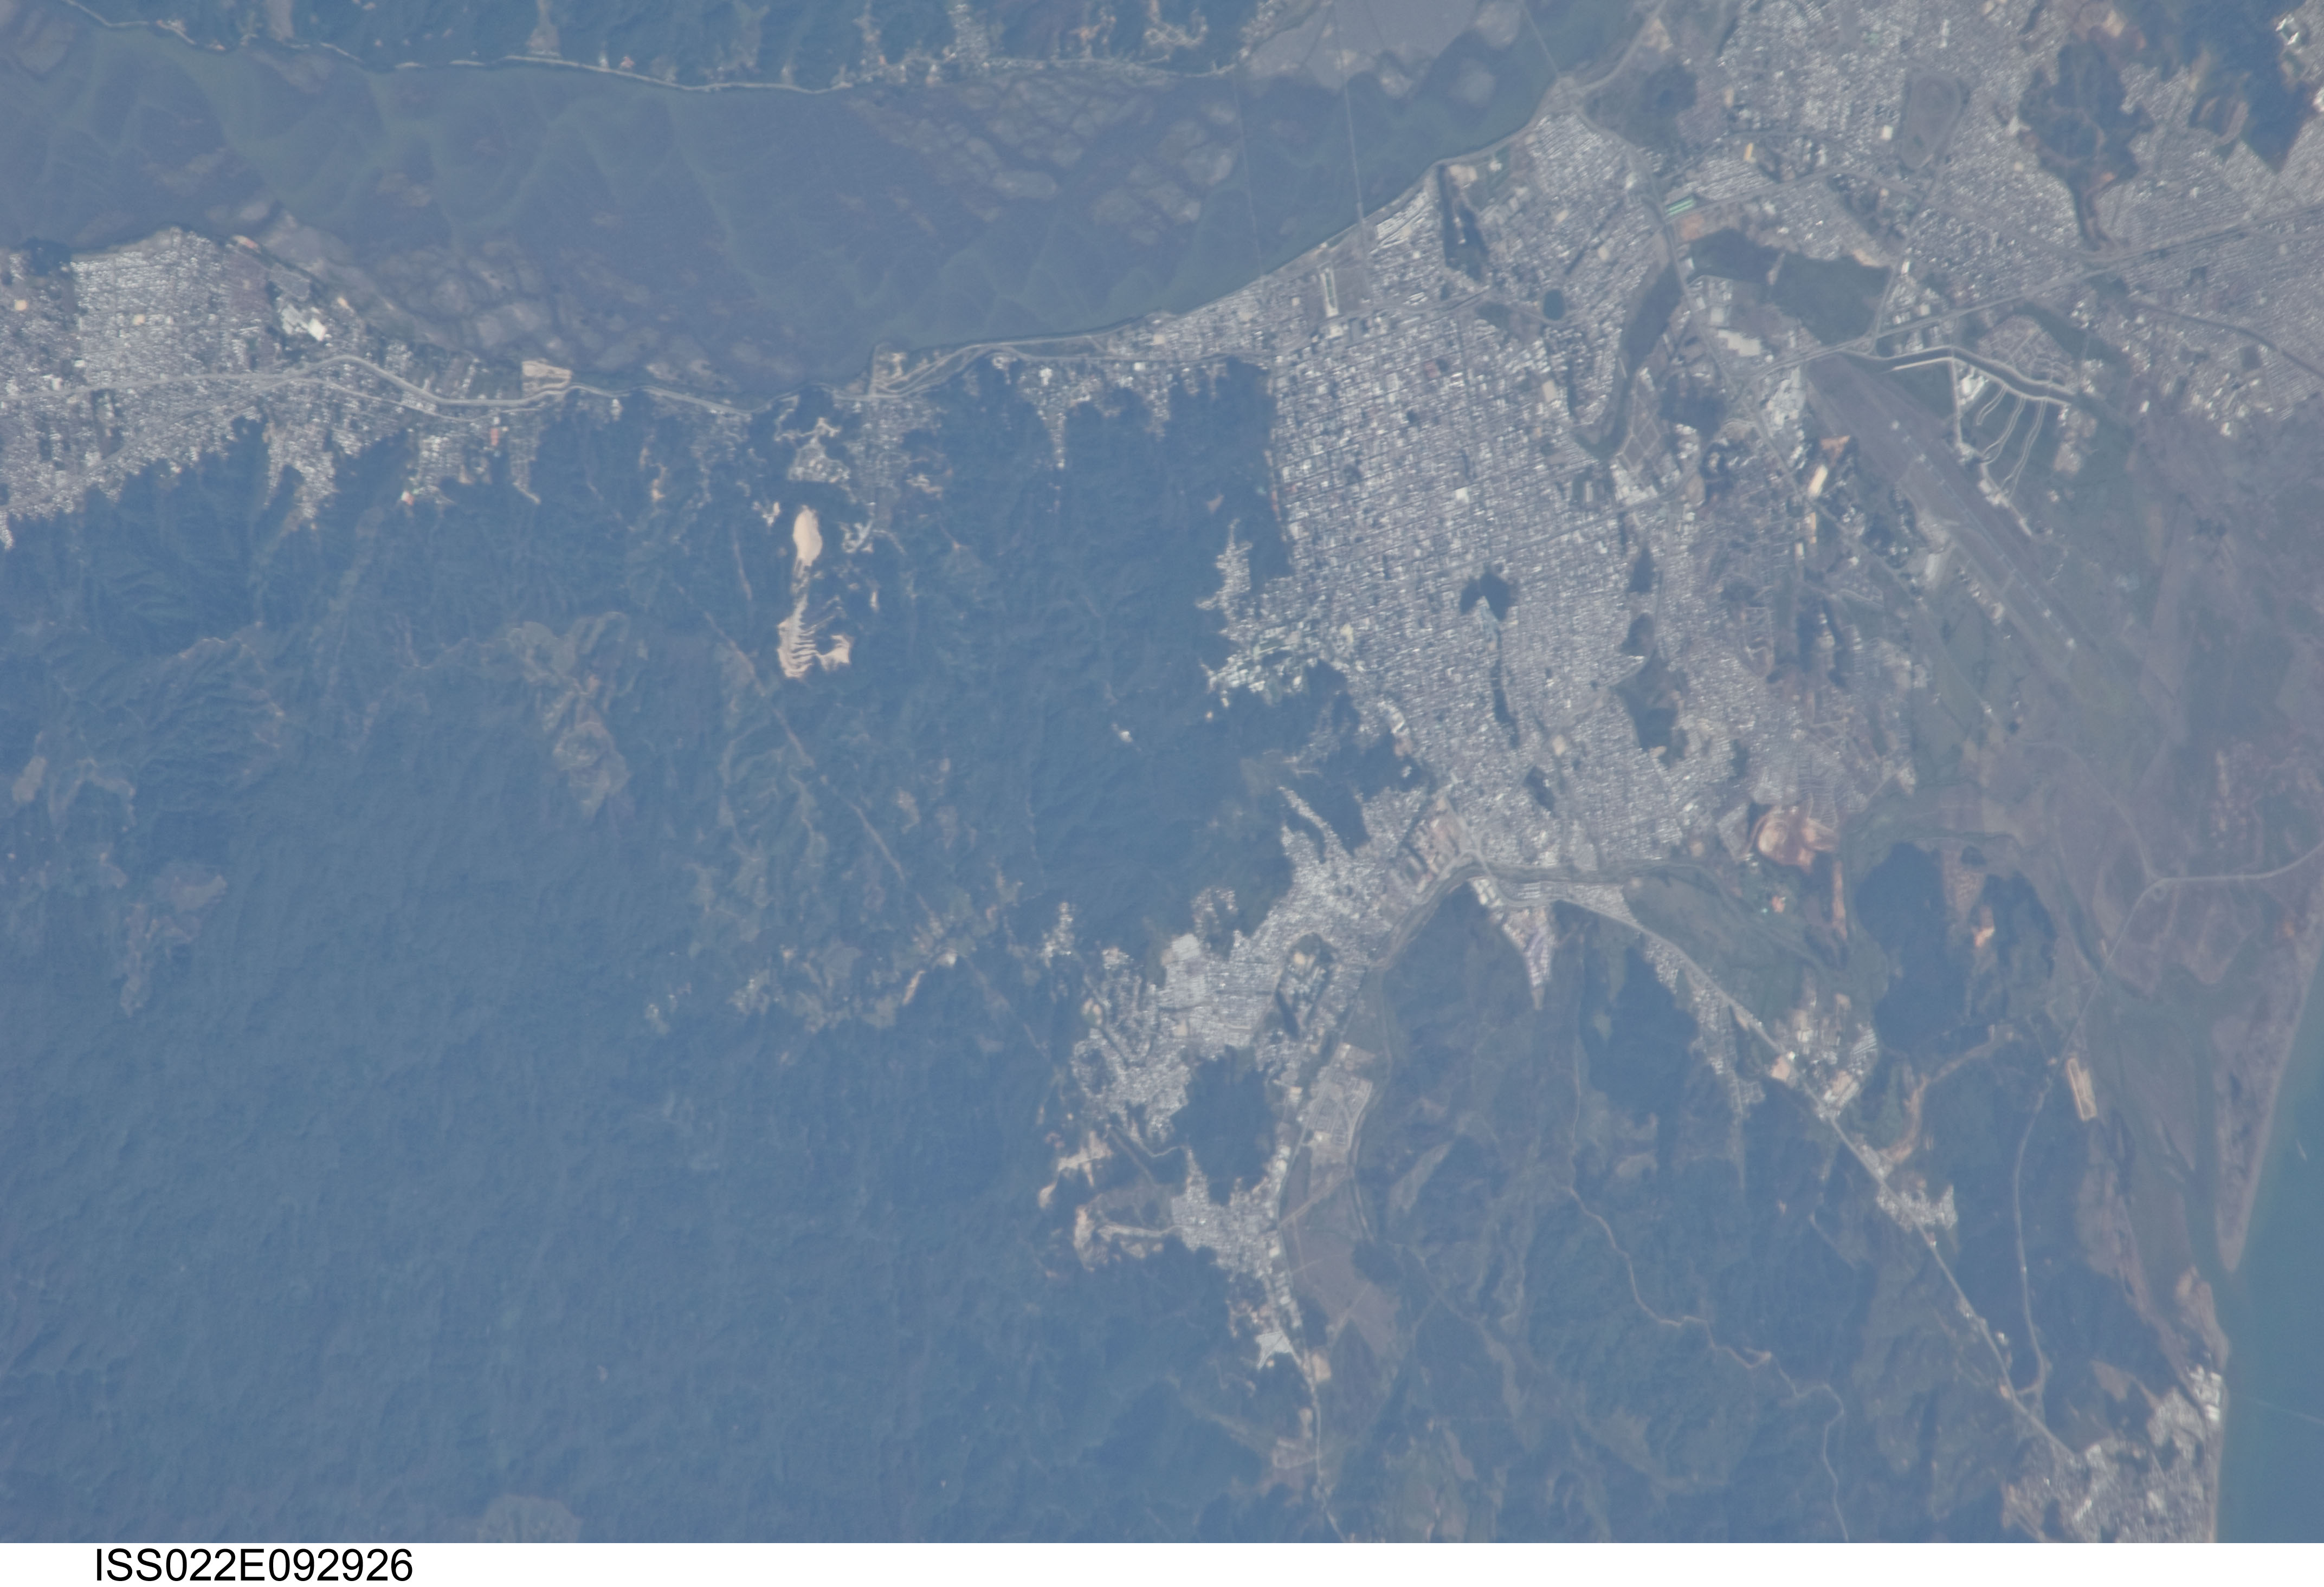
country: CHILE
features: CONCEPCION, AIRPORT, BIOBIO RIVER, CHIGUAYANTE, FOREST
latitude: -36.9
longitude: -73.0
